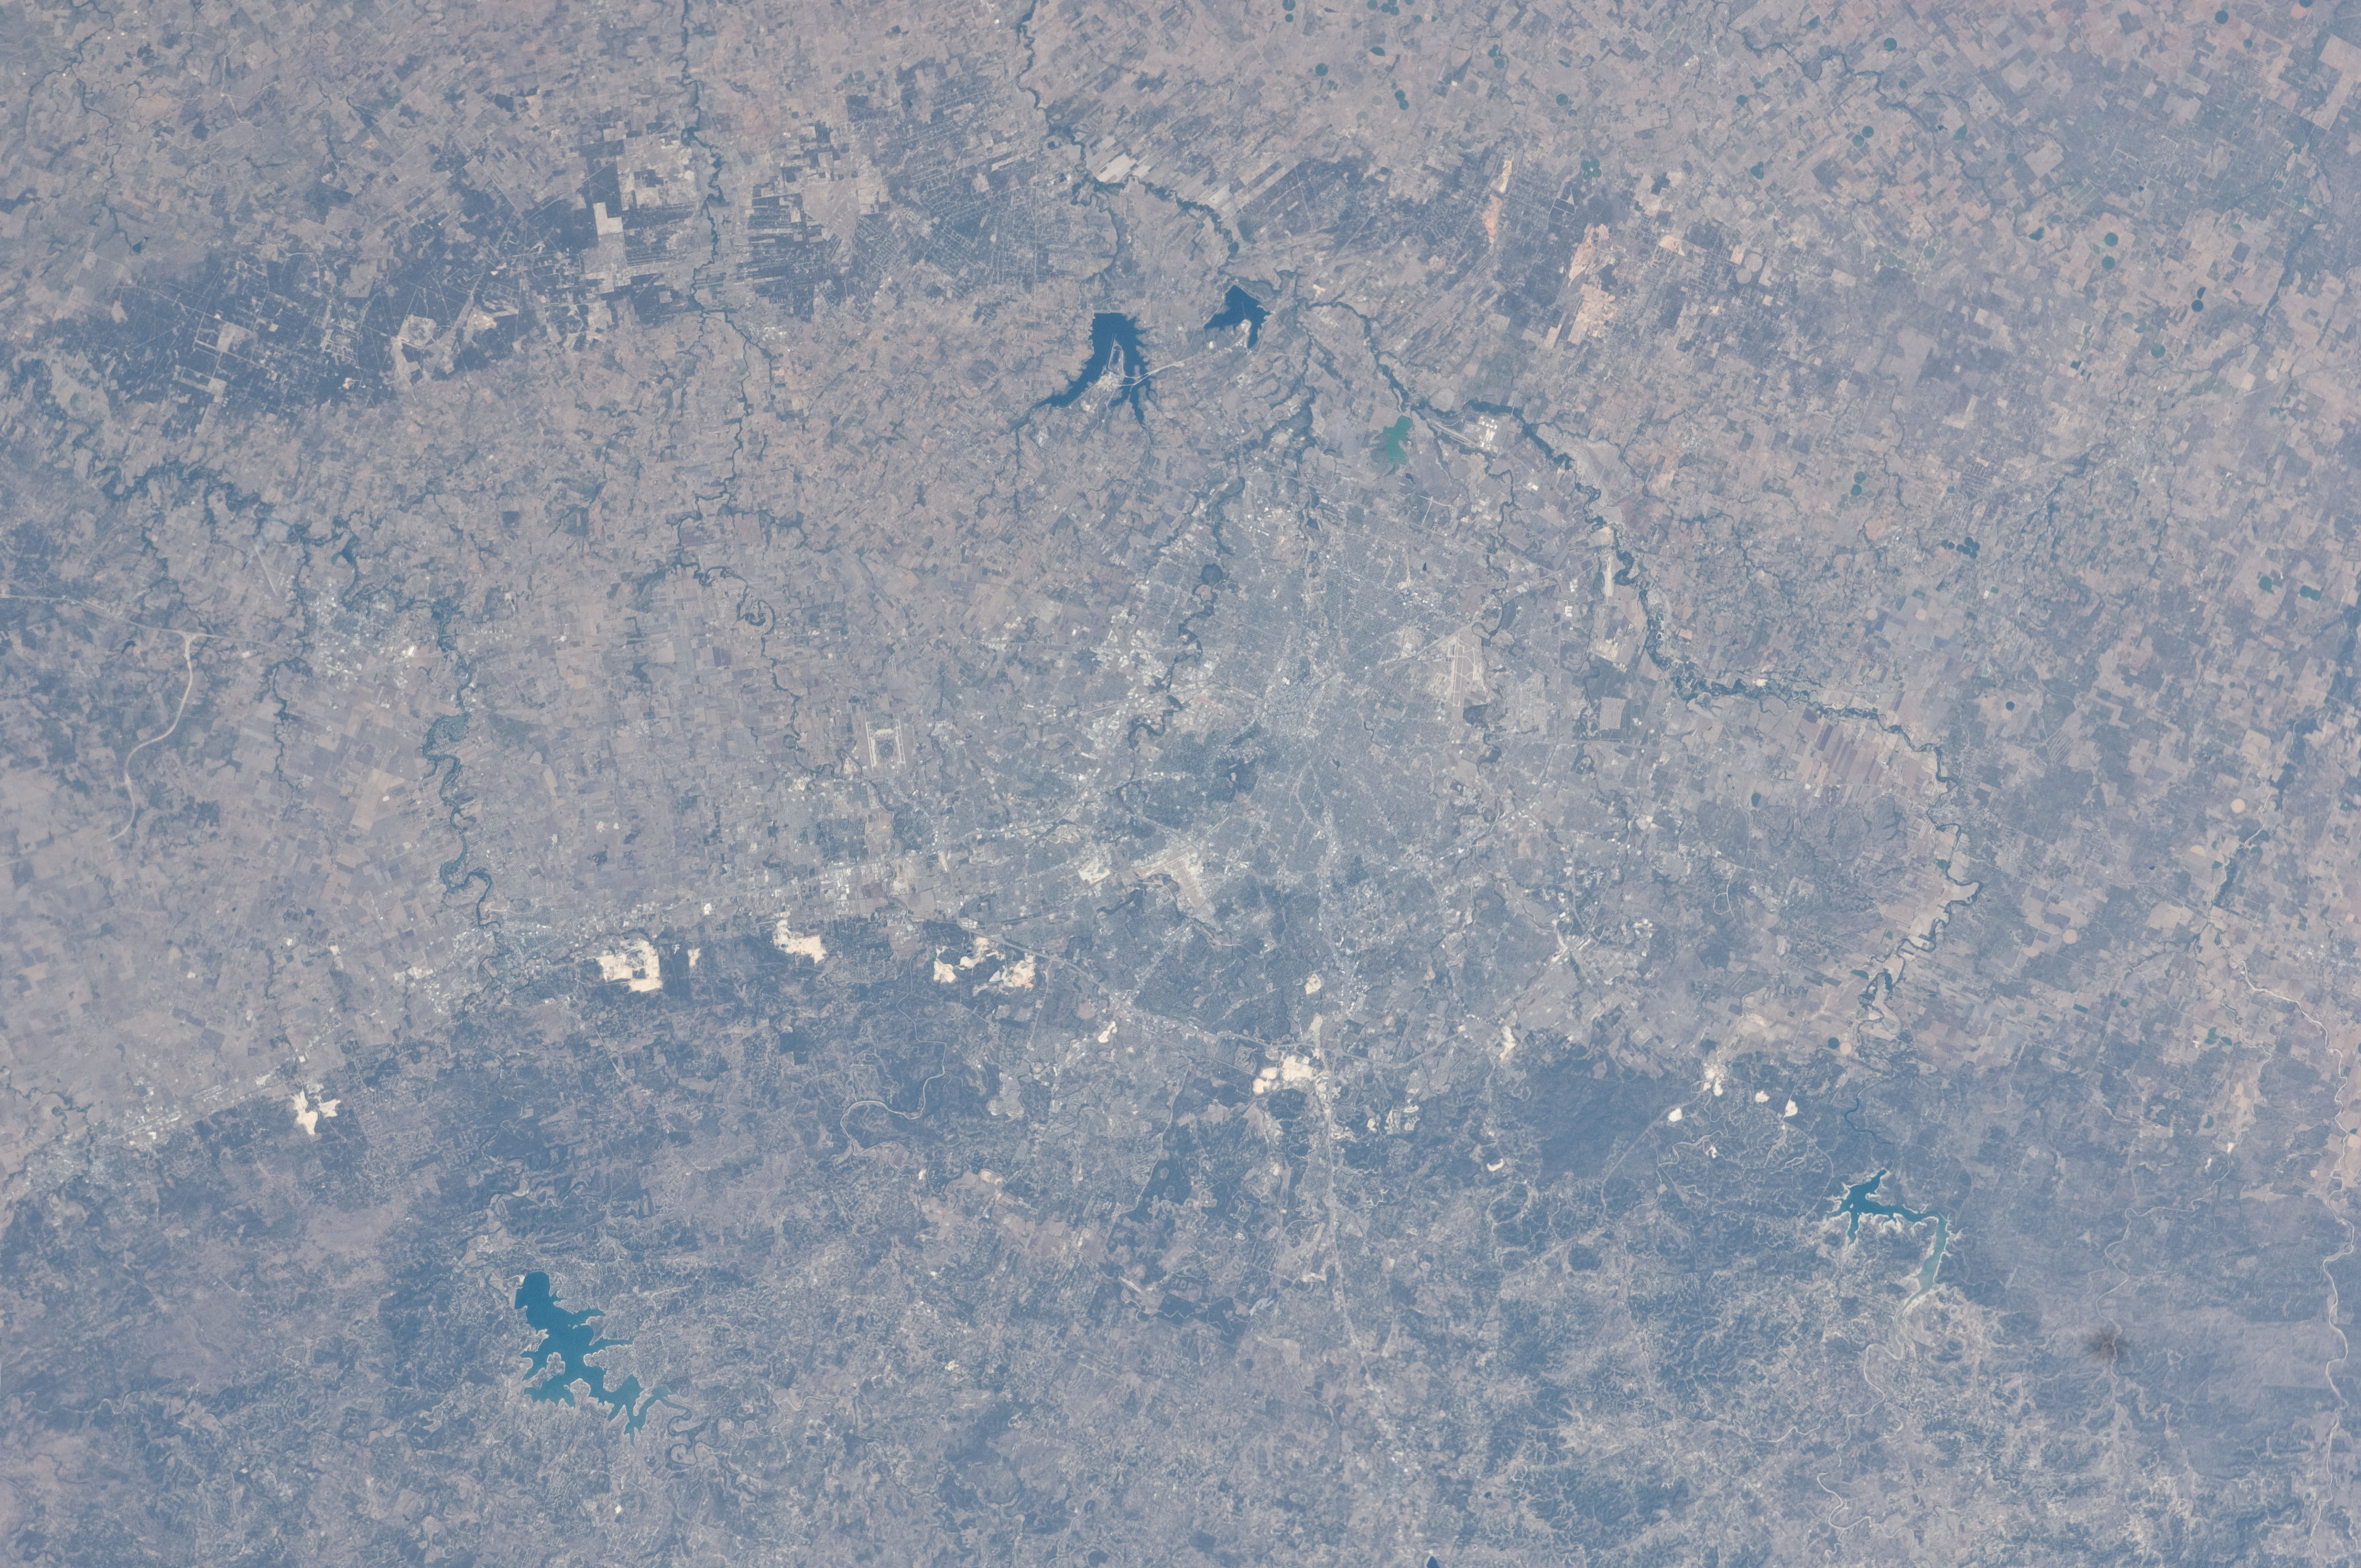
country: USA-TEXAS
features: SAN ANTONIO, BALCONES ESCARPMENT, EDWARDS PLATEAU, LAKES, ROADS, AGR.
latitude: 29.5
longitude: -98.5
